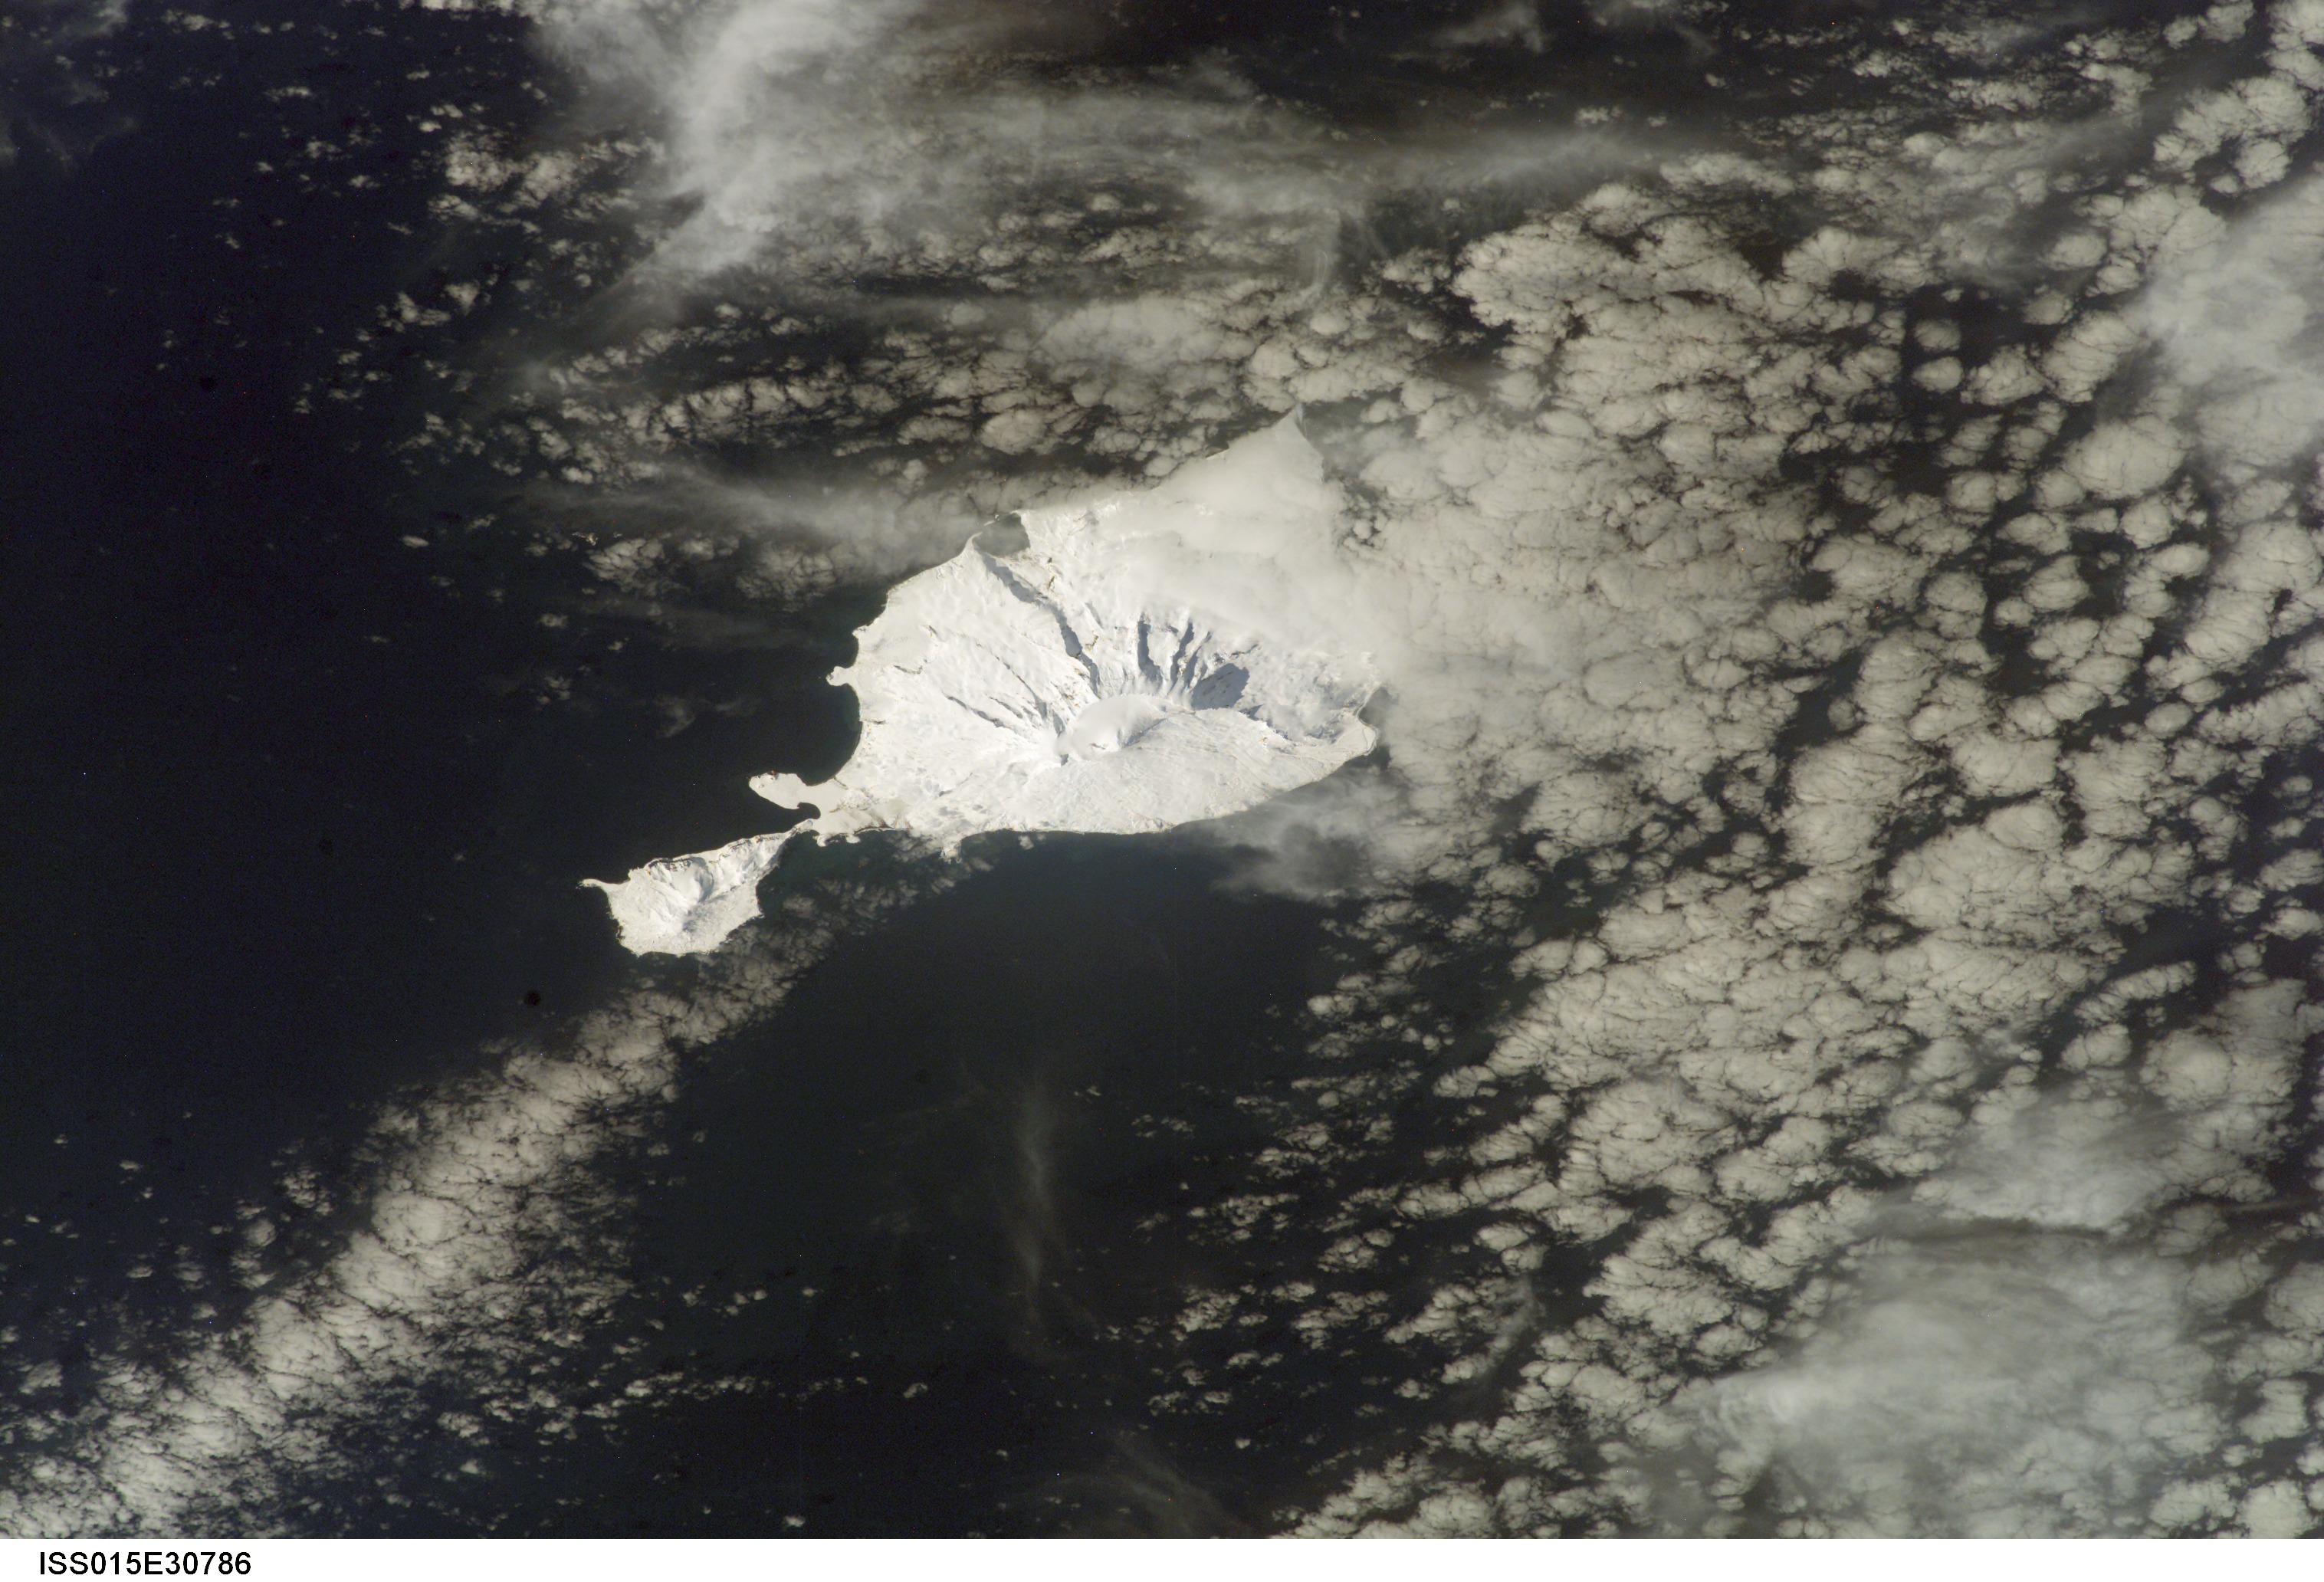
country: ANTARCTICA
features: HEARD I., BIG BEN, LAURENS PEN.
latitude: -53.0
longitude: 73.5
